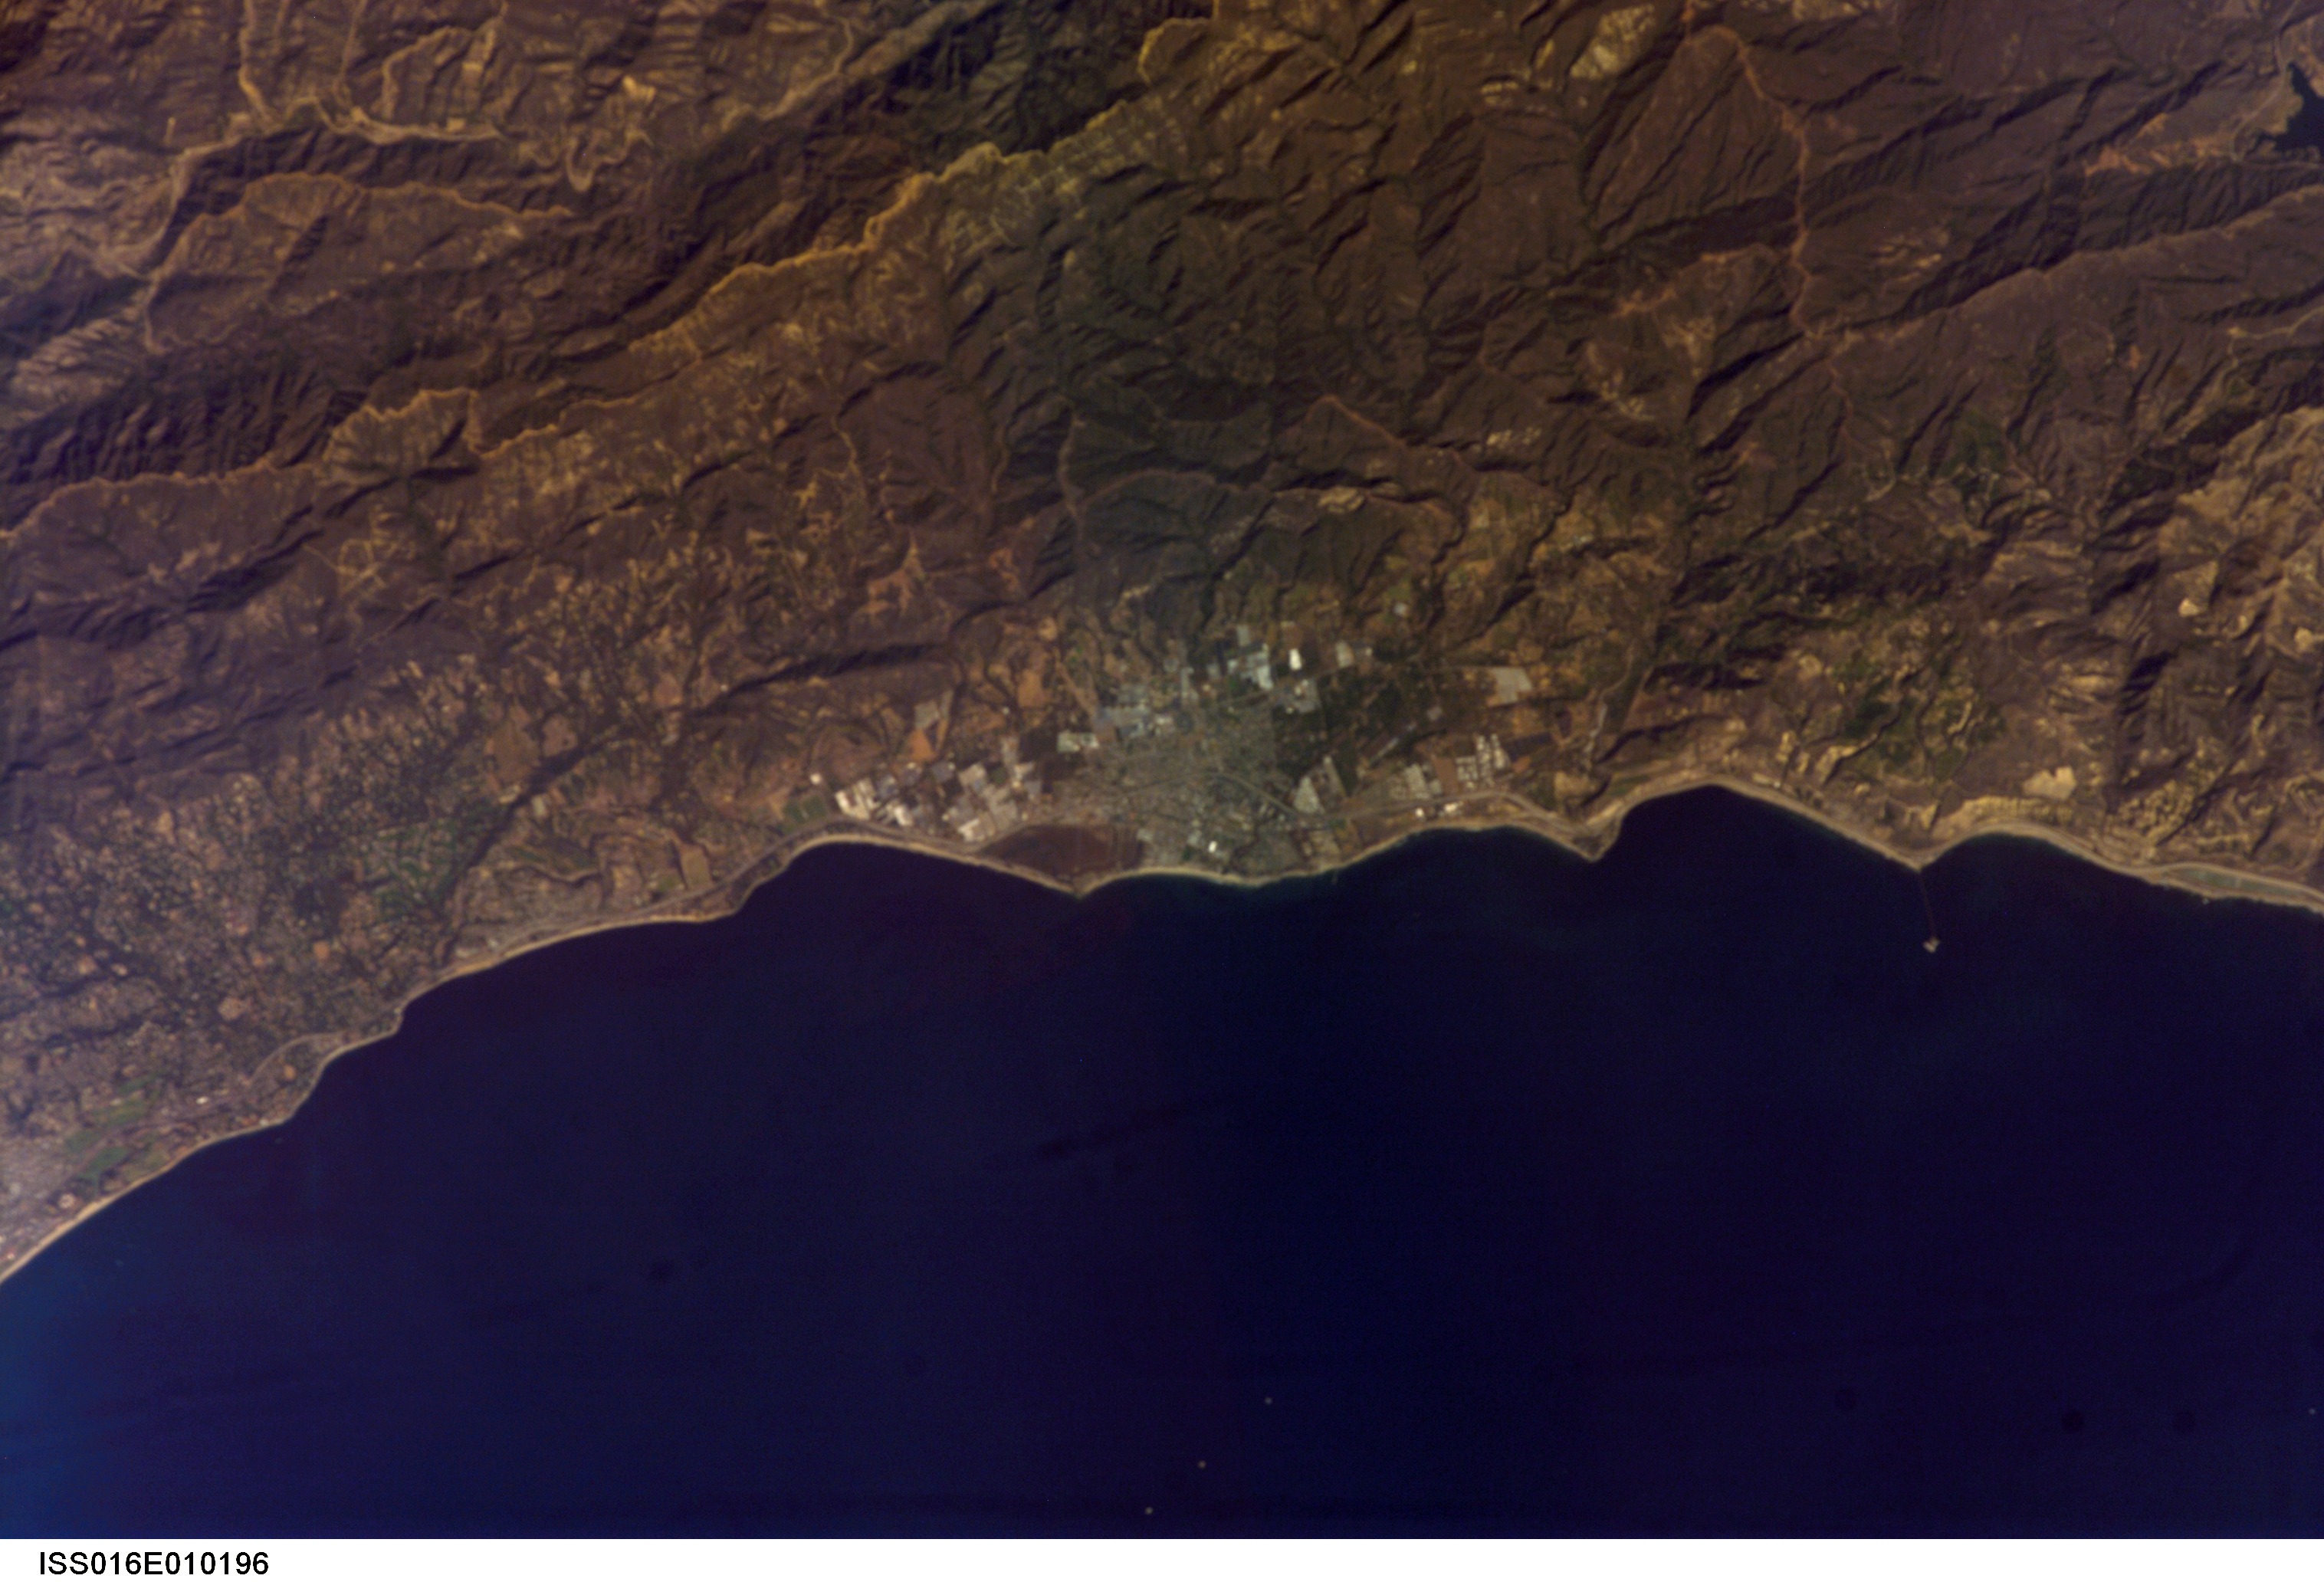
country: USA-CALIFORNIA
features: TORO CANYON,CARPINTERIA,CARPINTERIA STATE BEACH
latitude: 34.4
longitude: -119.5
